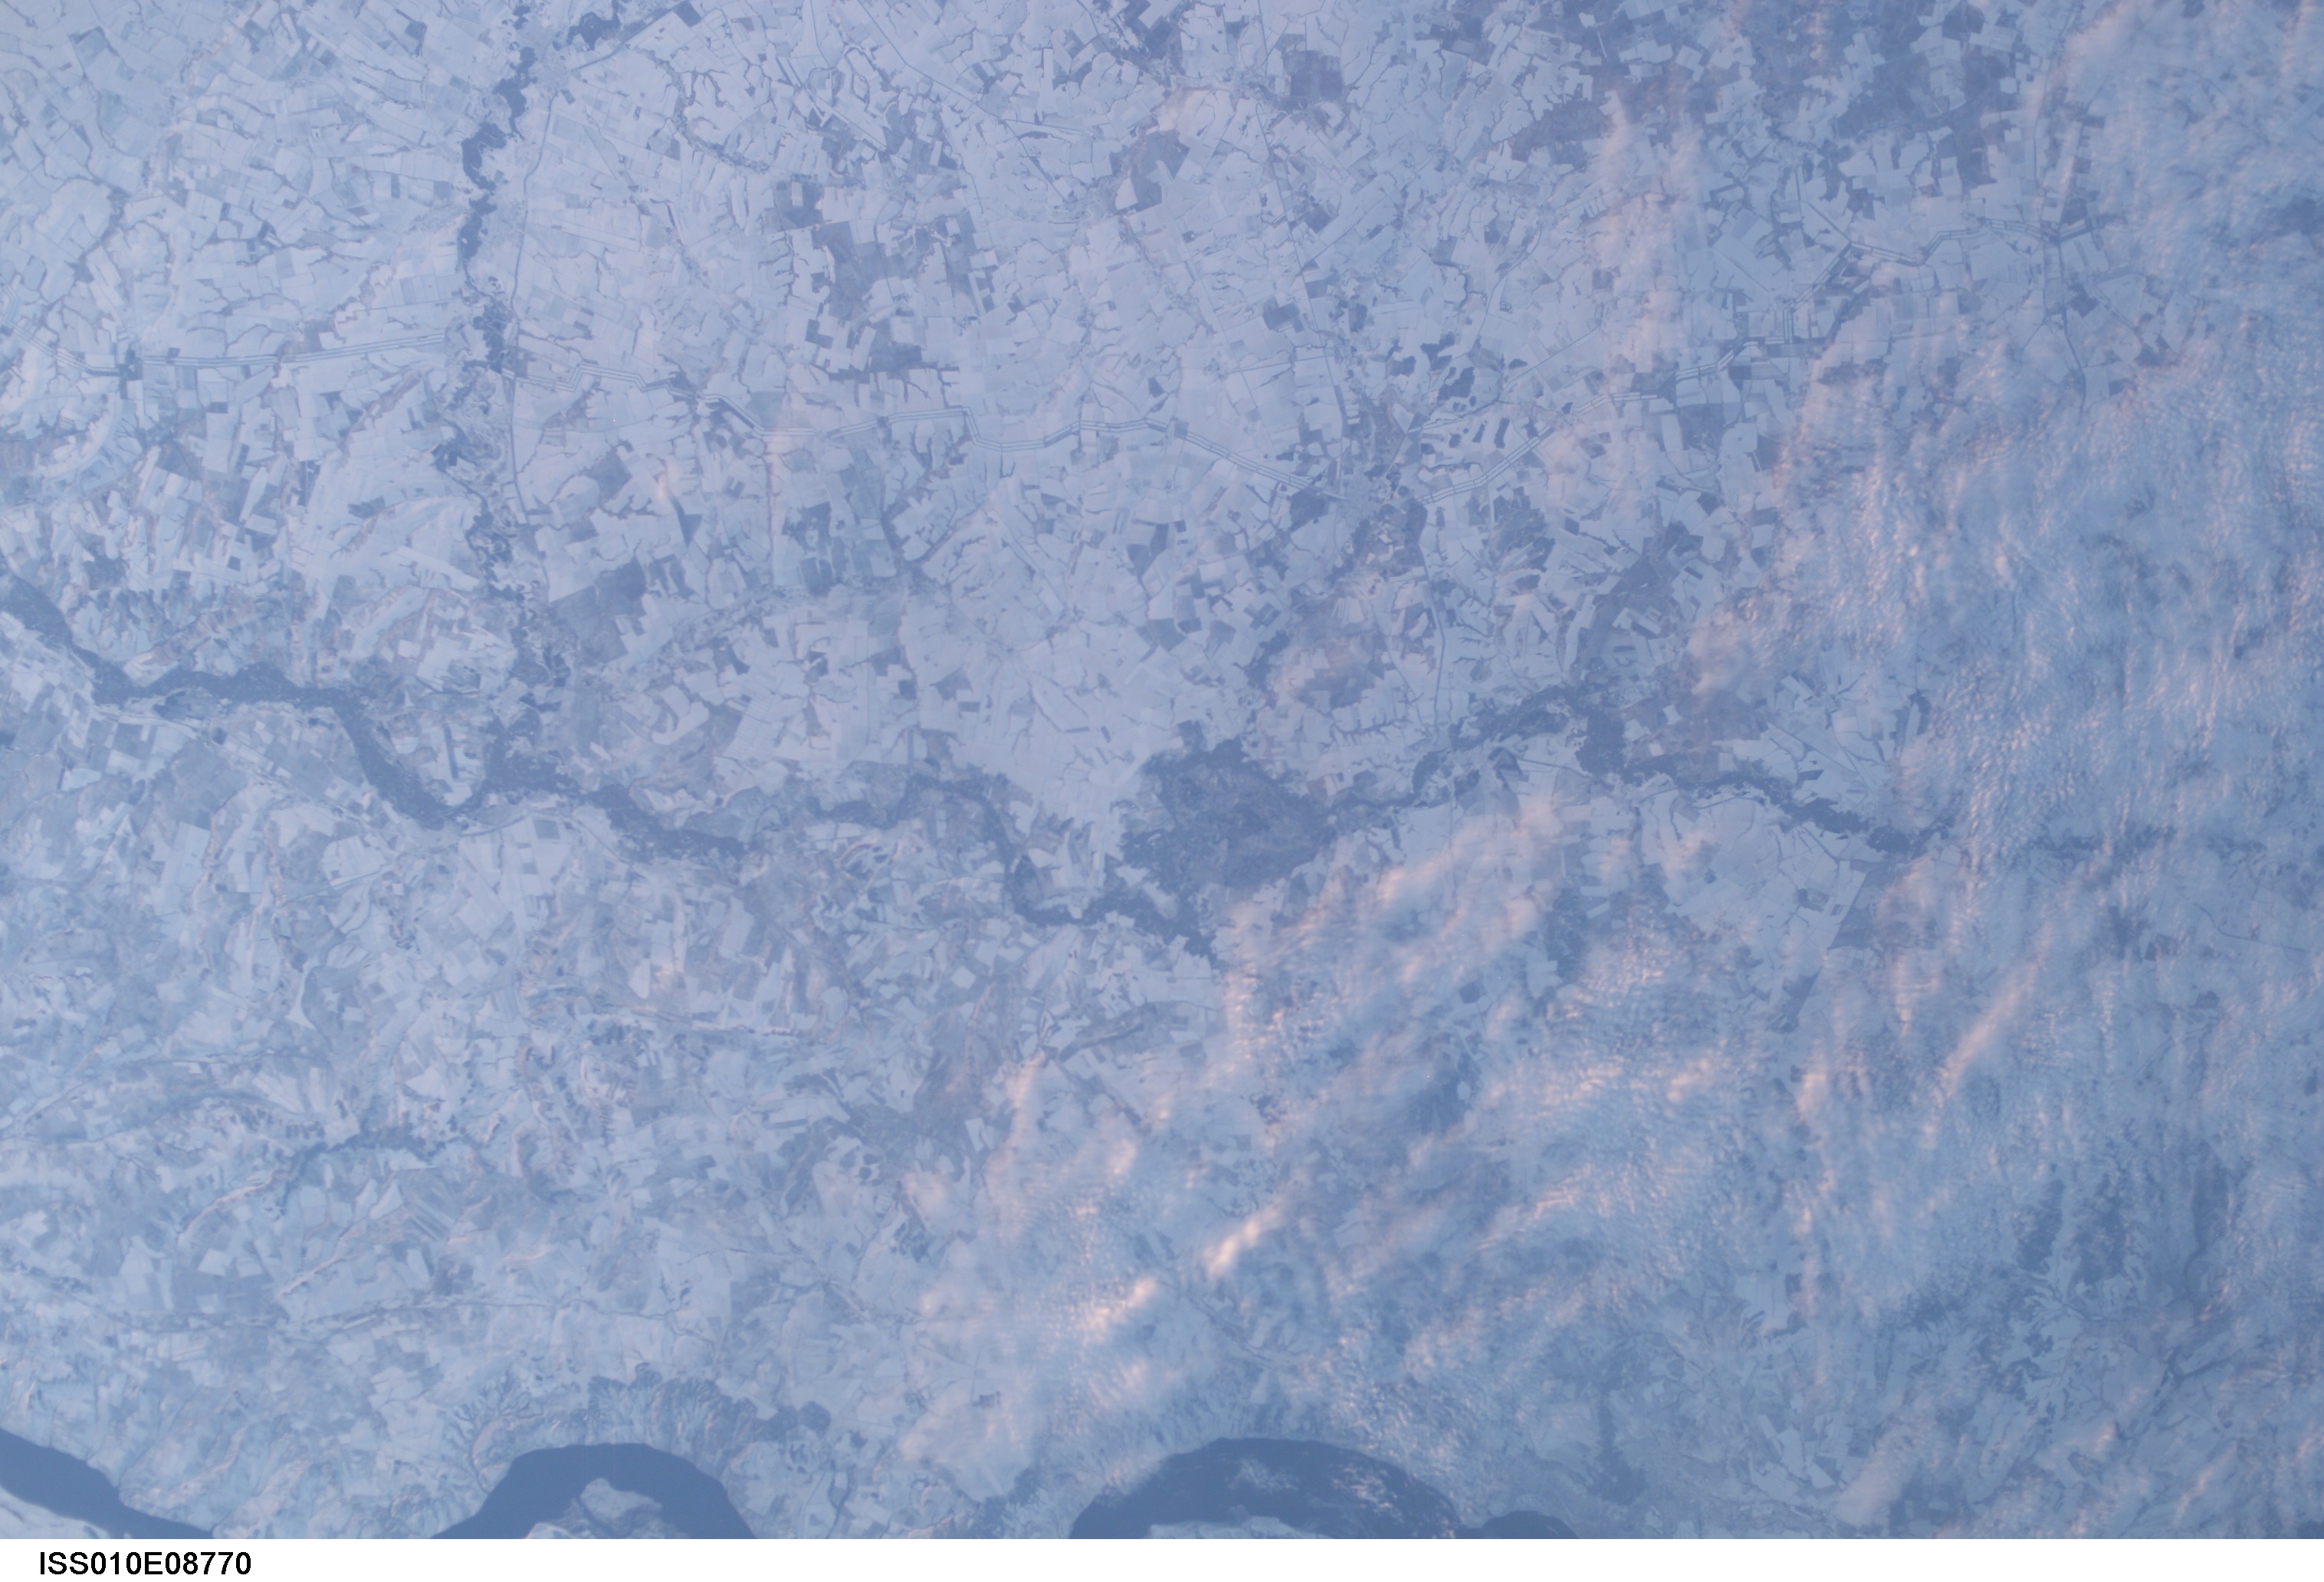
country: RUSSIAN FEDERATION
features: MEDVEDITSA R., VOLGA R., SNOW
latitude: 51.5
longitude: 45.0
